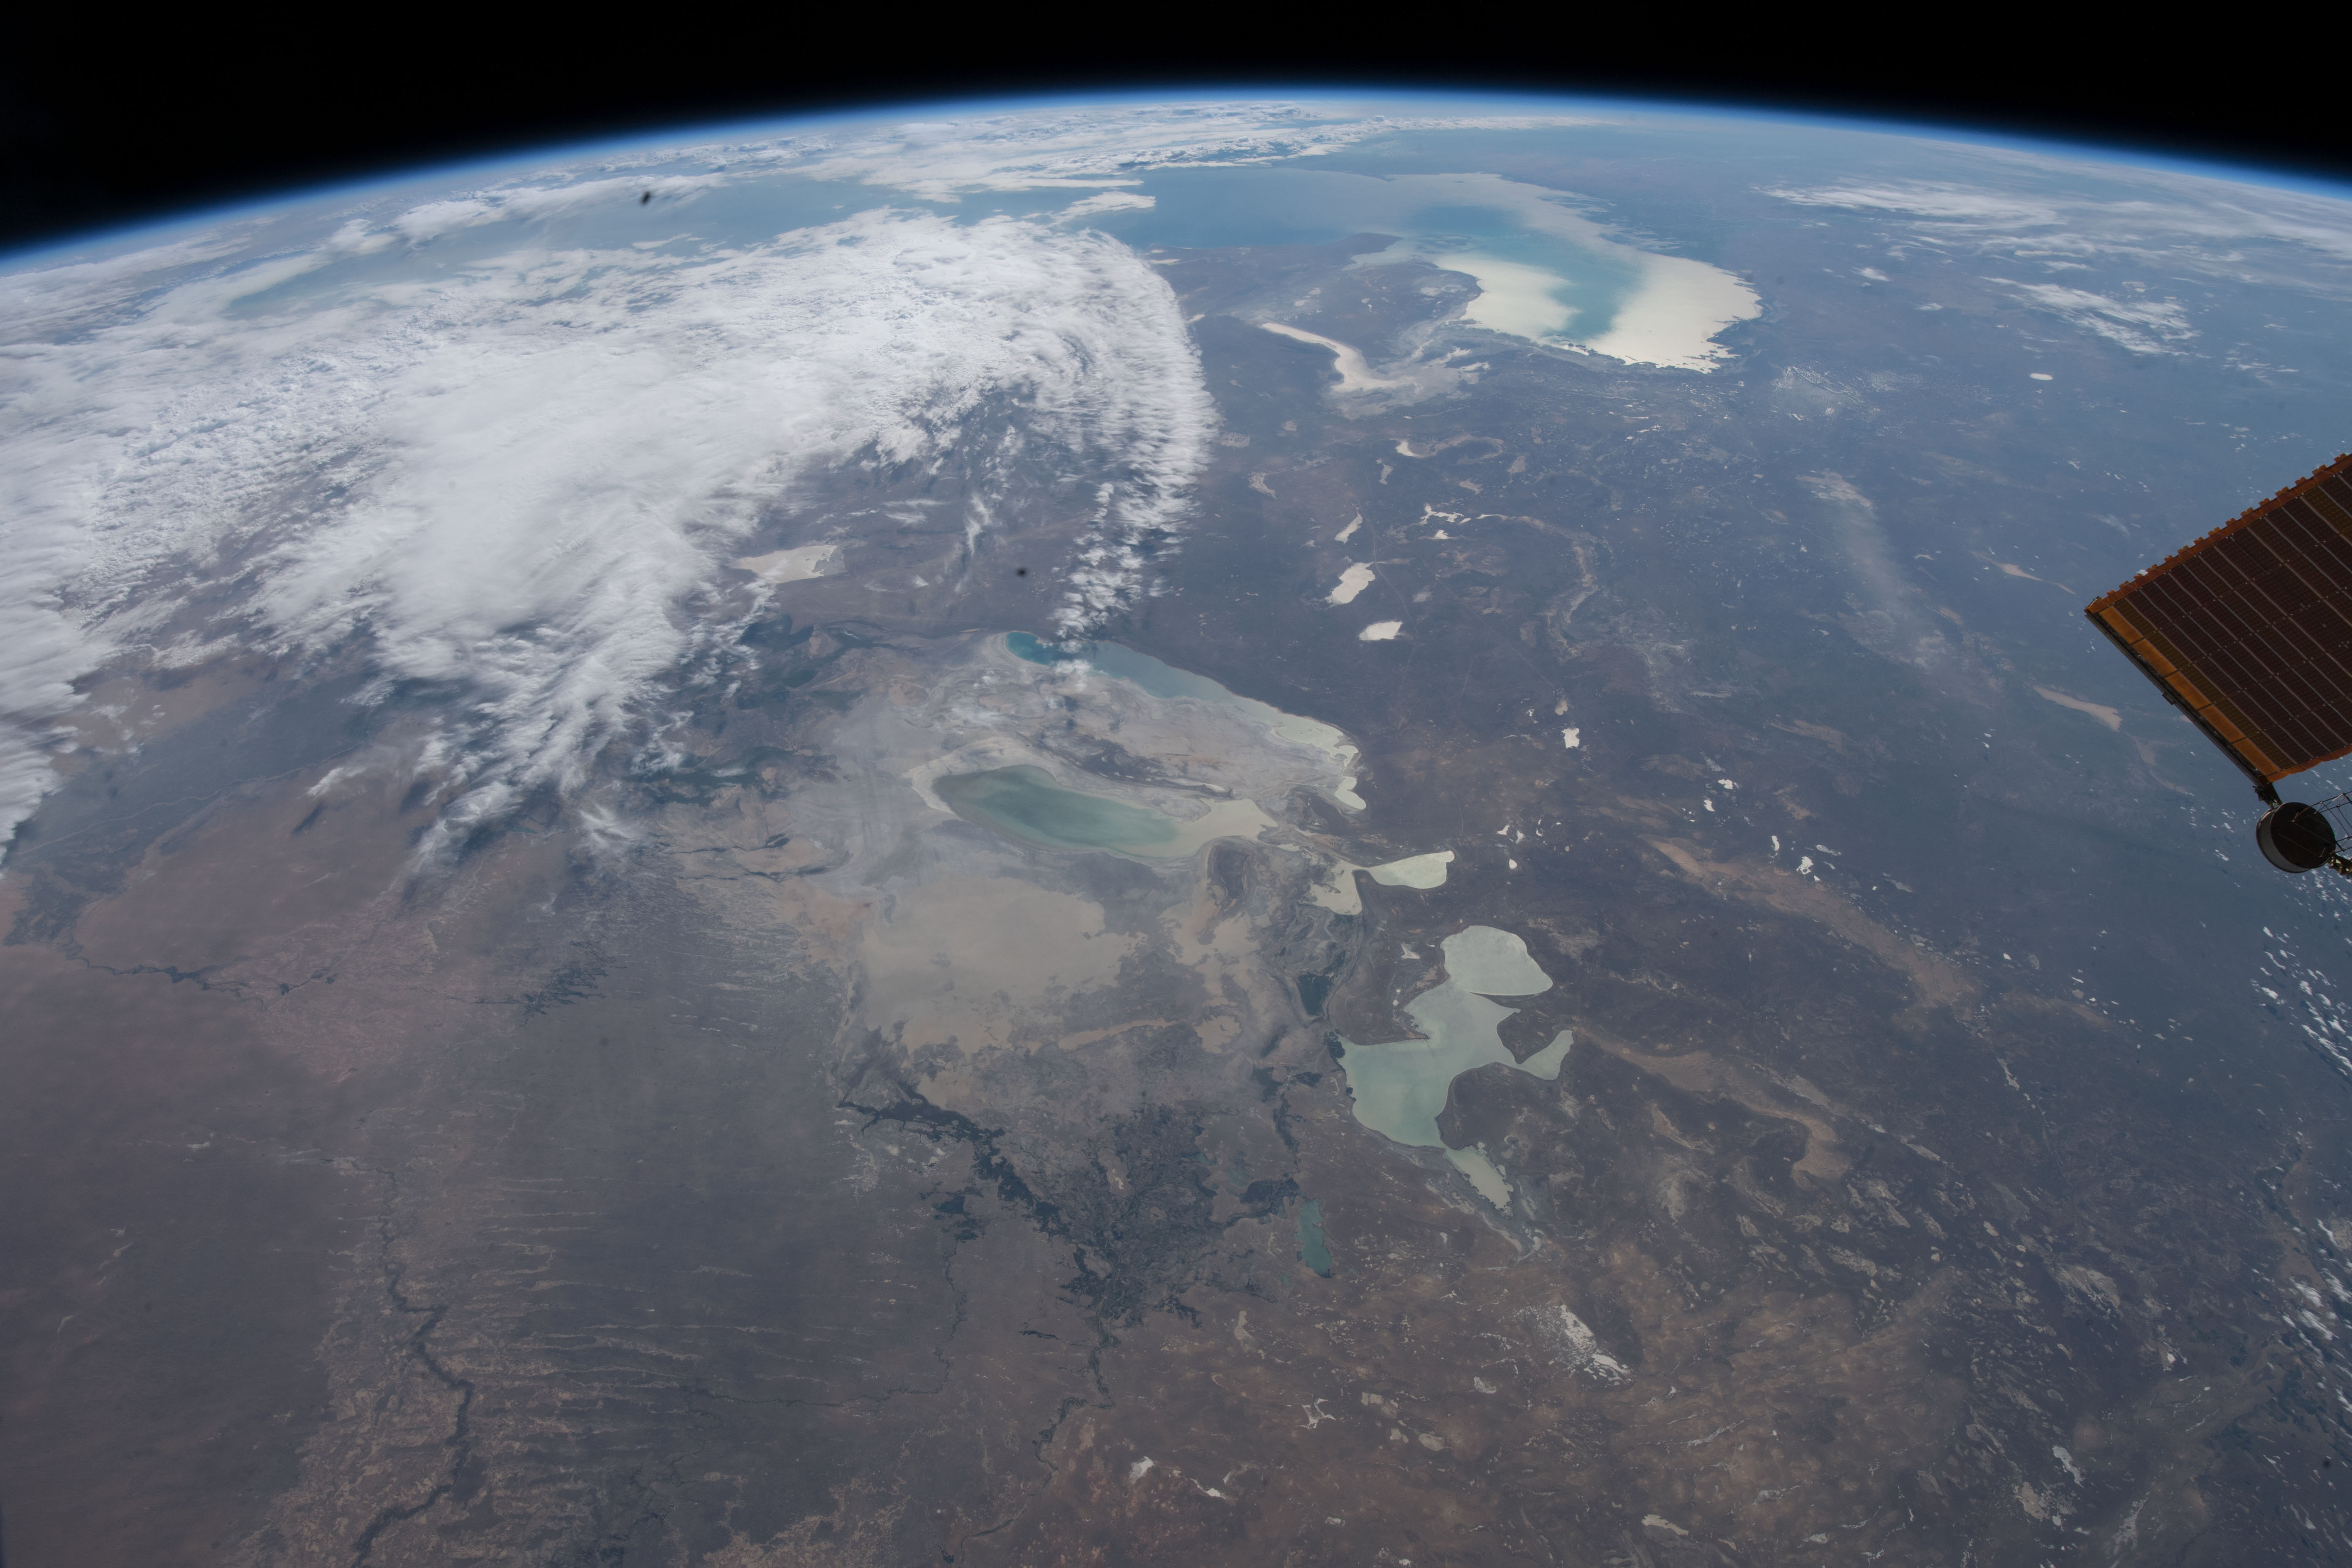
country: KAZAKHSTAN
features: ARAL SEA, BARSAKELMES LAKE, QIZILQUM DESERT, AKTOBE, EARTH LIMB
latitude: 45.3
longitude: 59.5
